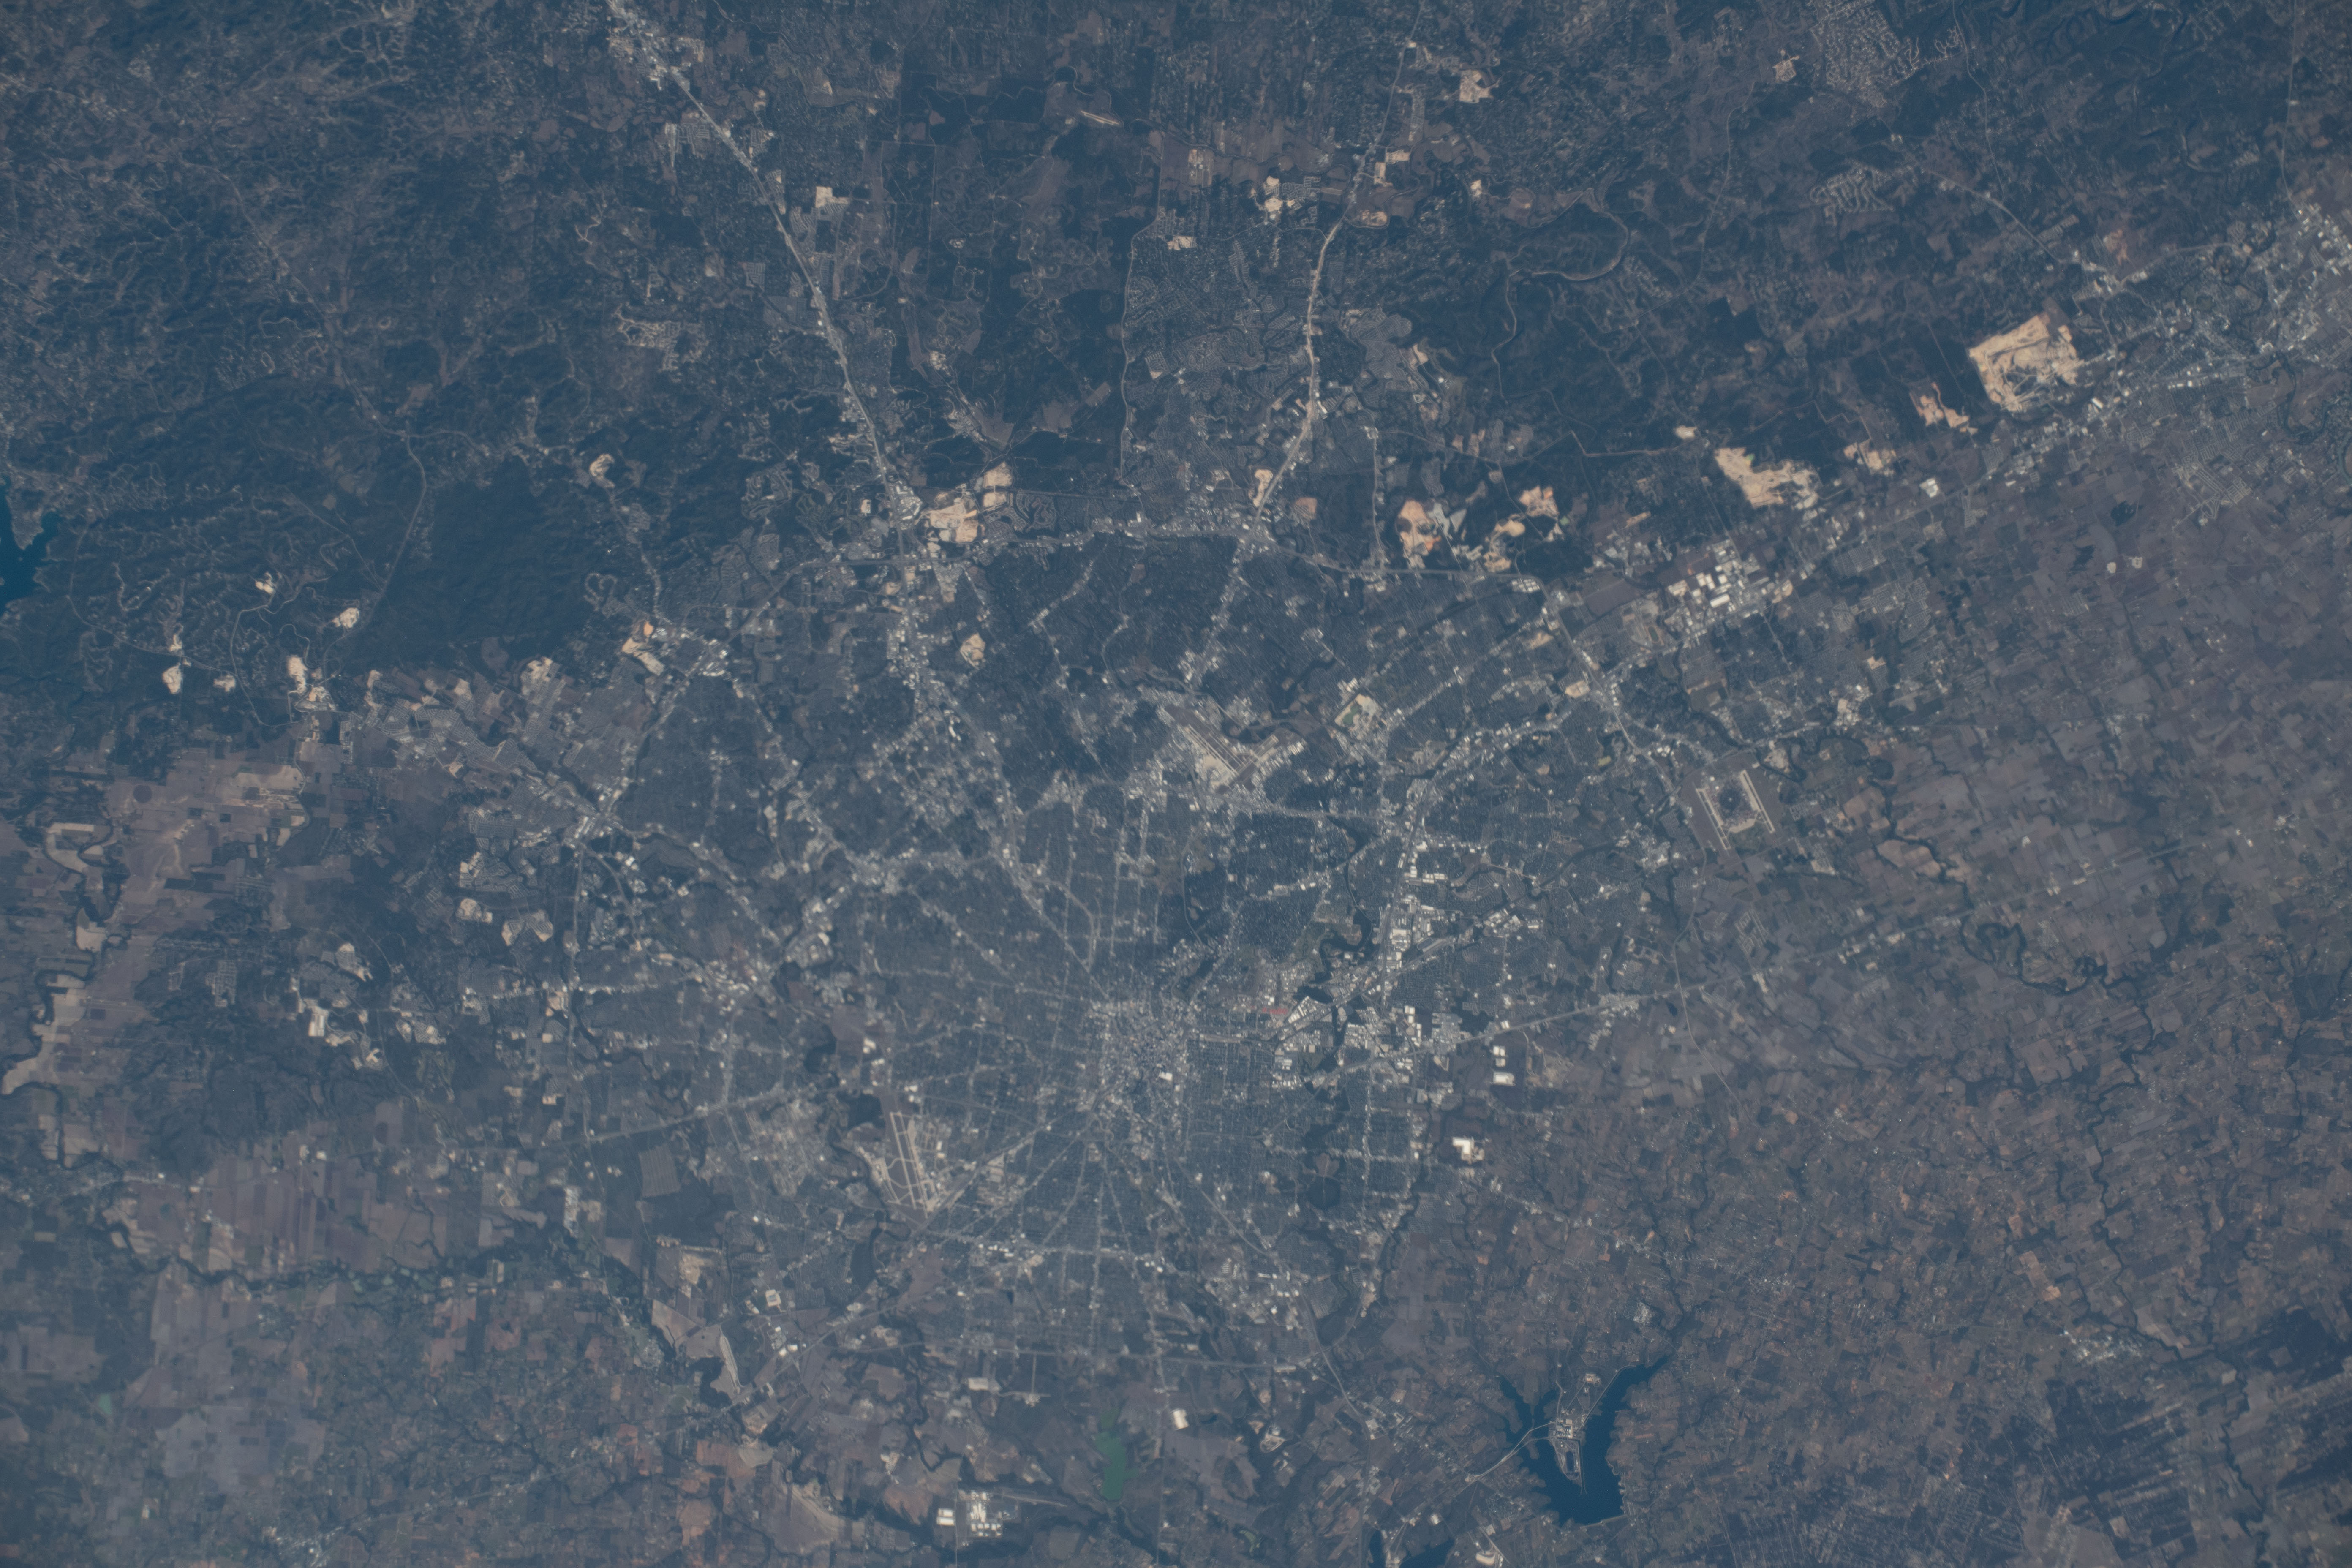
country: USA-TEXAS
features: SAN ANTONIO
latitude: 29.5
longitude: -98.5
